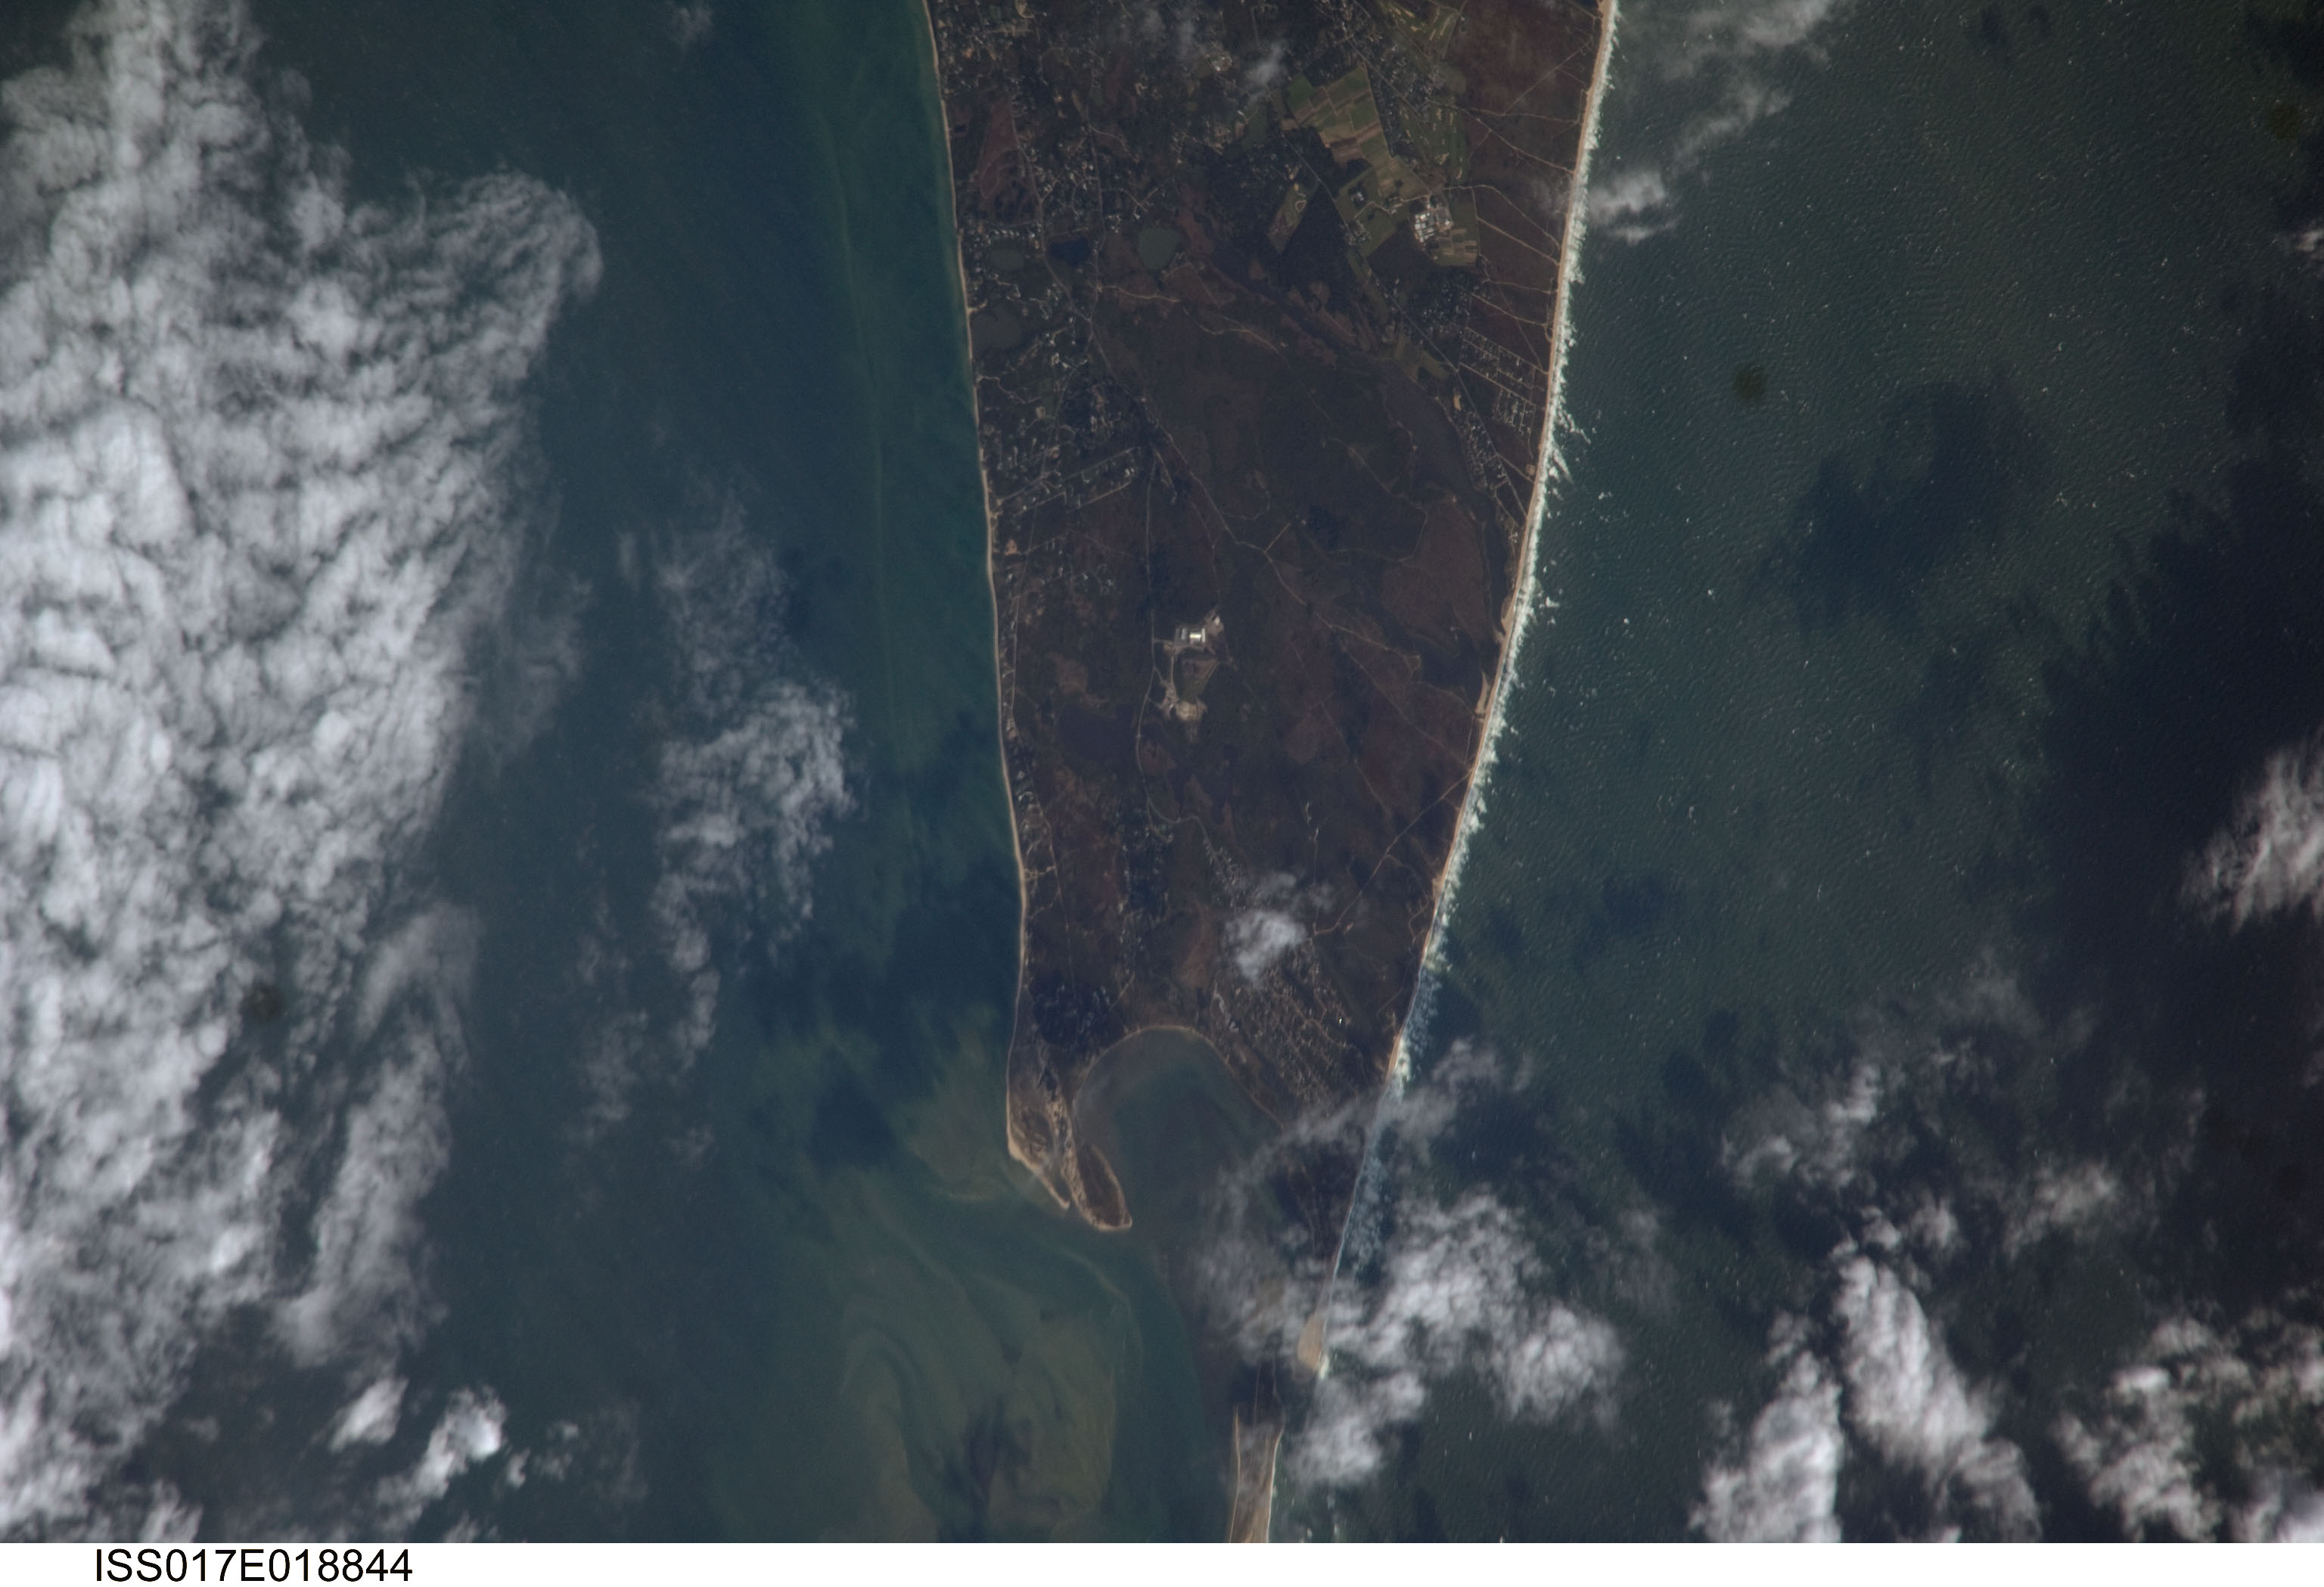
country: USA-MASSACHUSETTS
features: NANTUCKET ISLAND, MADEKET HARBOR
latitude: 41.3
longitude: -70.2
